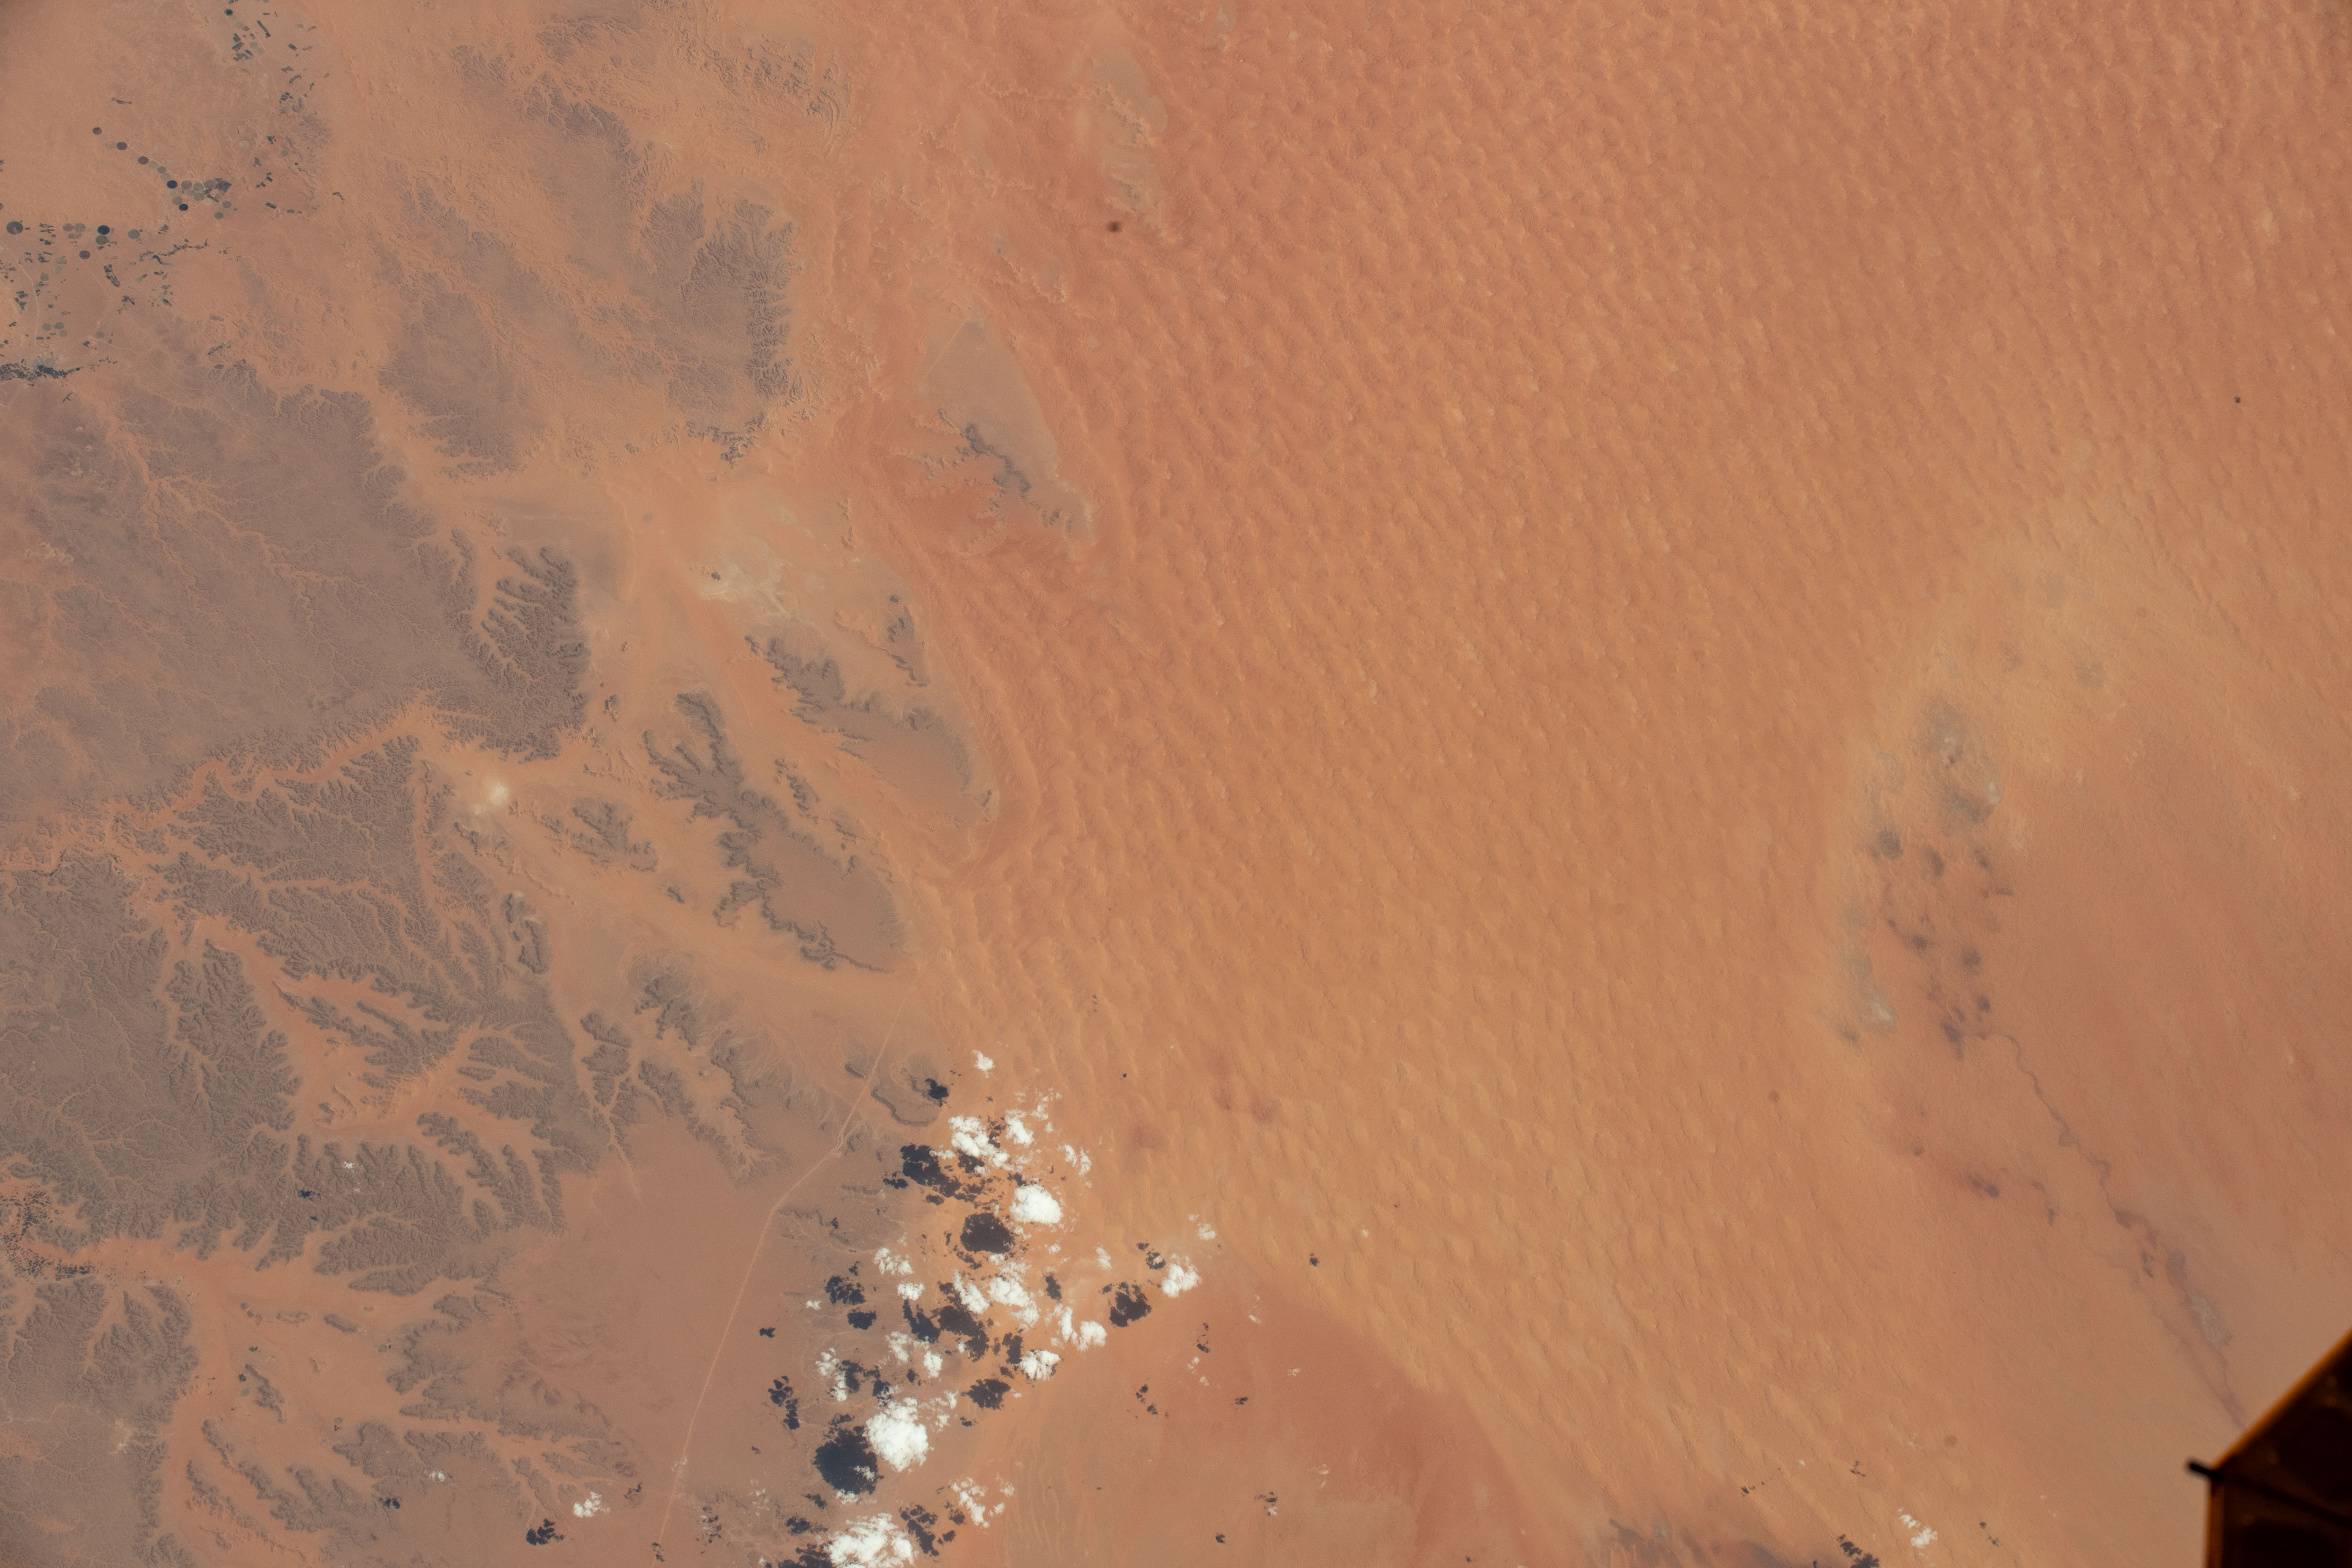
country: ALGERIA
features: ALGERIA,SAHARA DESERT
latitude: 31.8
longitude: 2.8
